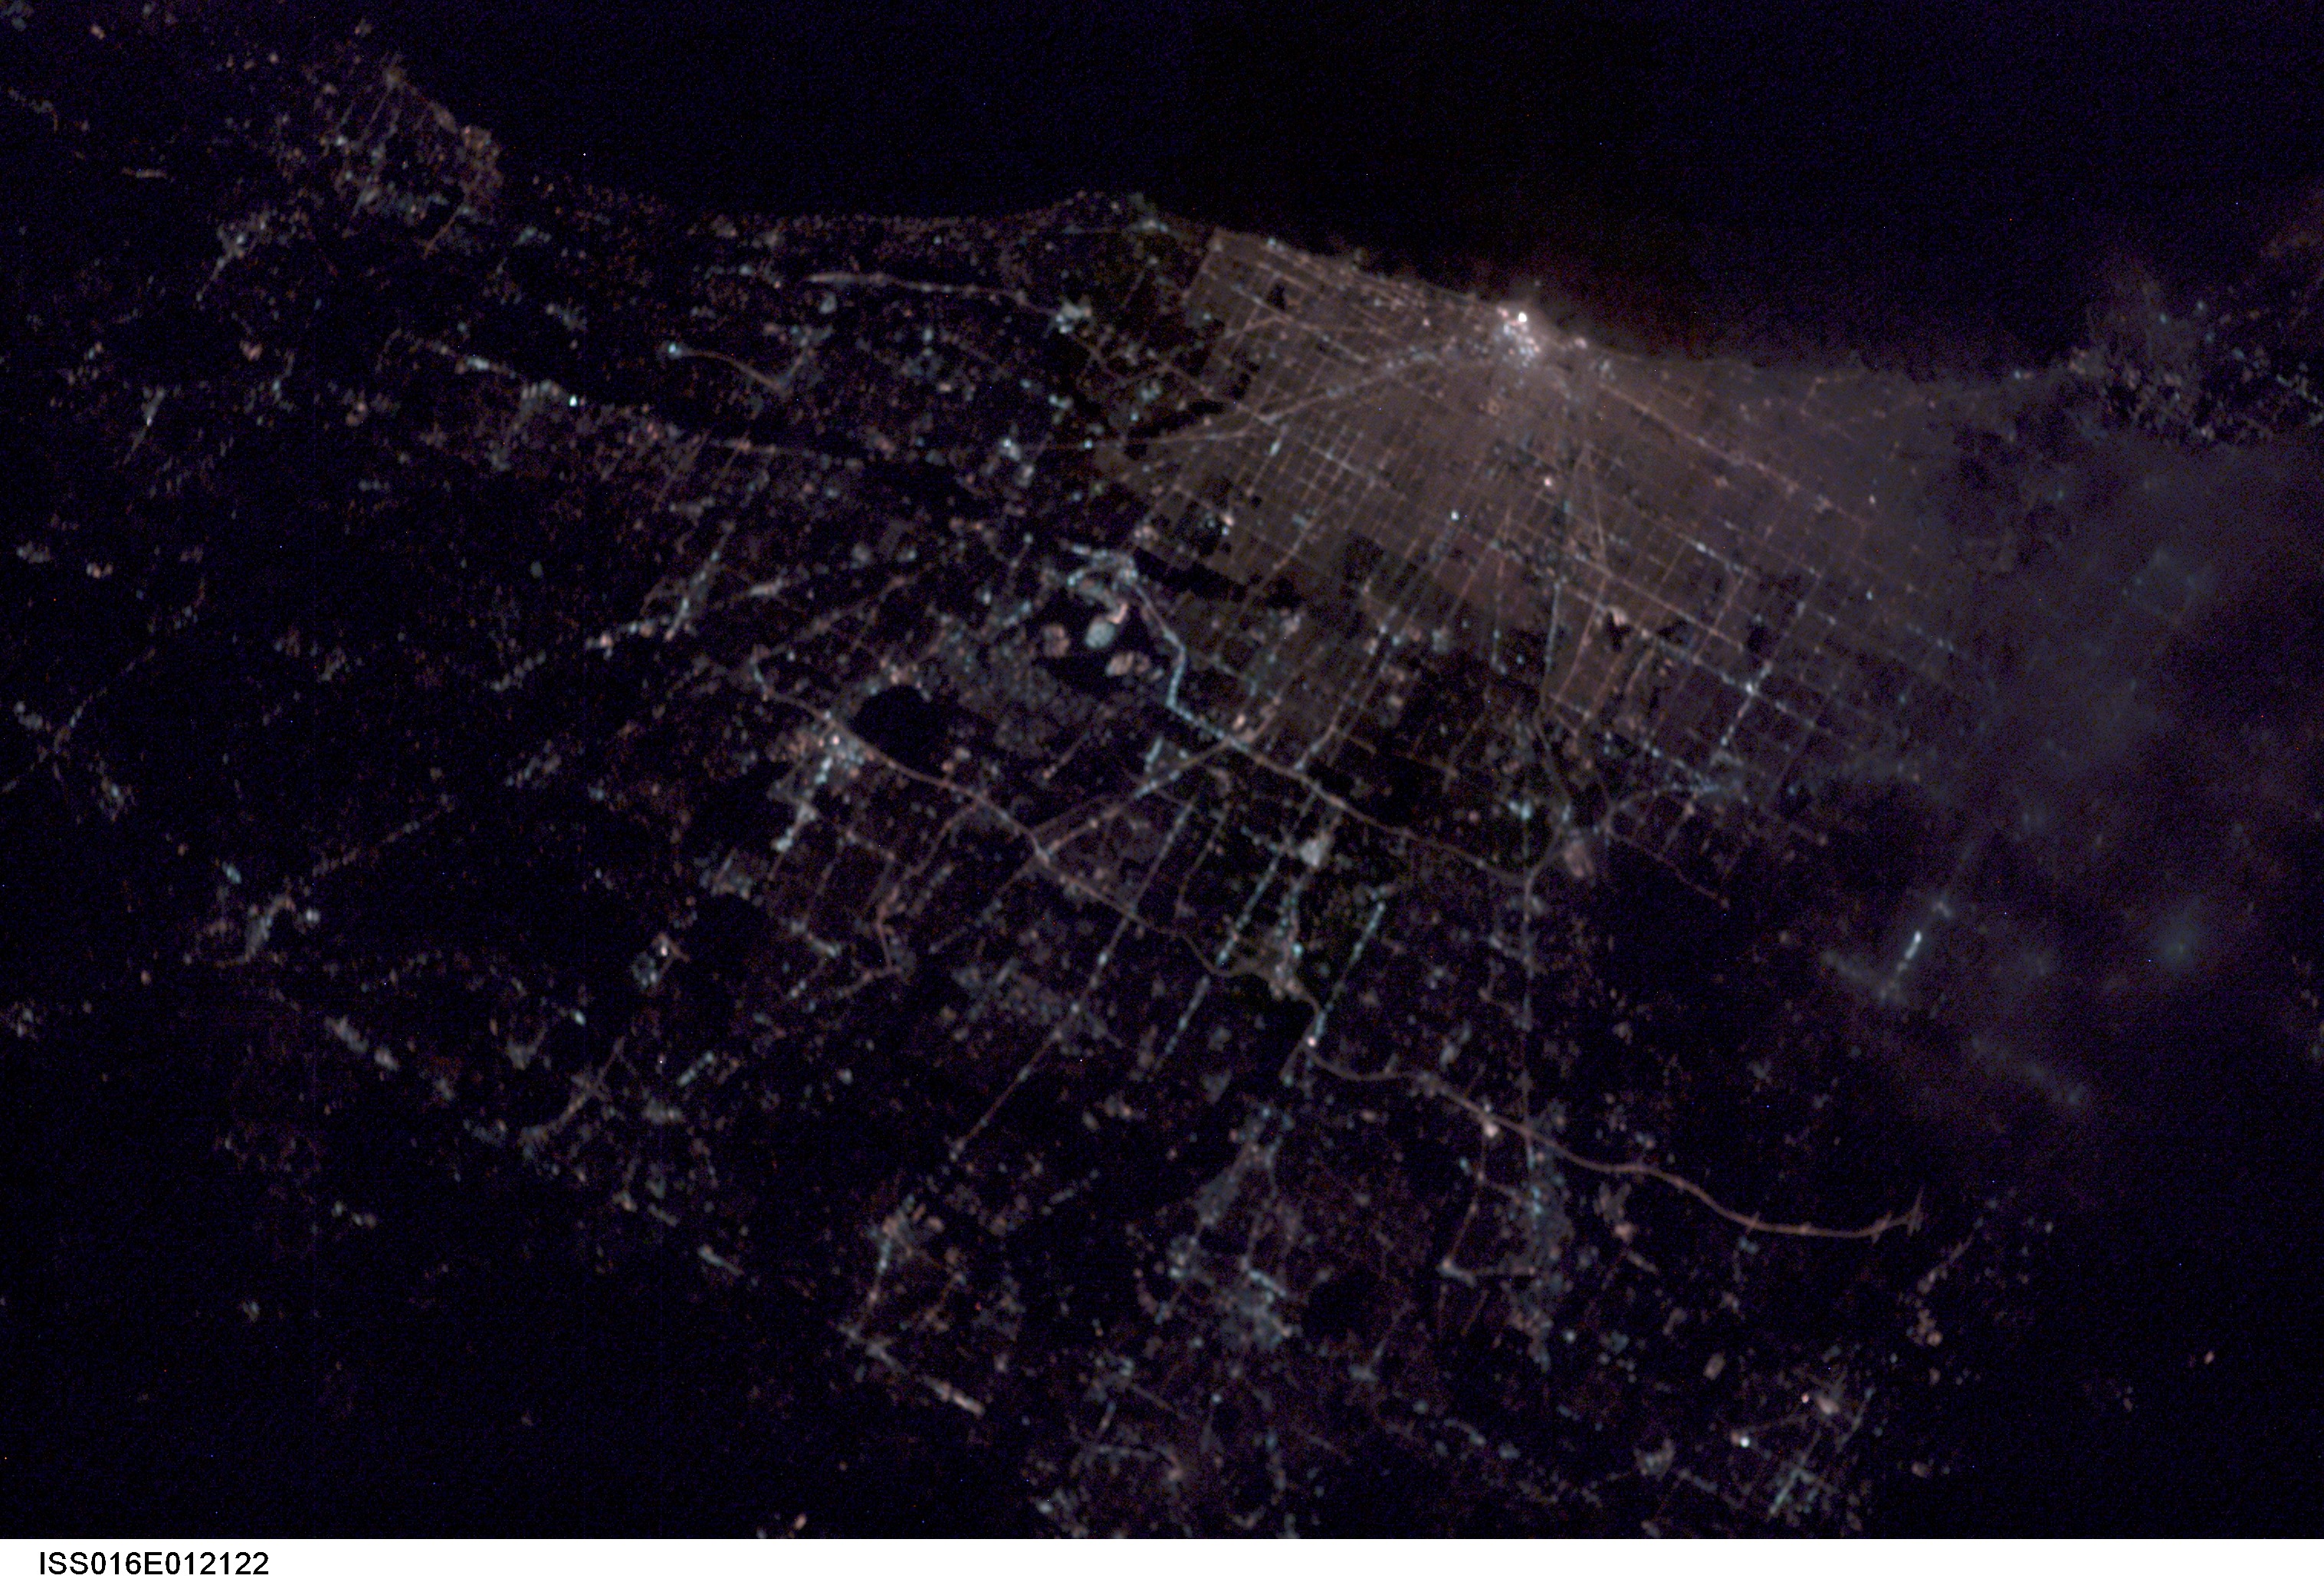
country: USA-ILLINOIS
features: CHICAGO AT NIGHT
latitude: 42.0
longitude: -87.5
